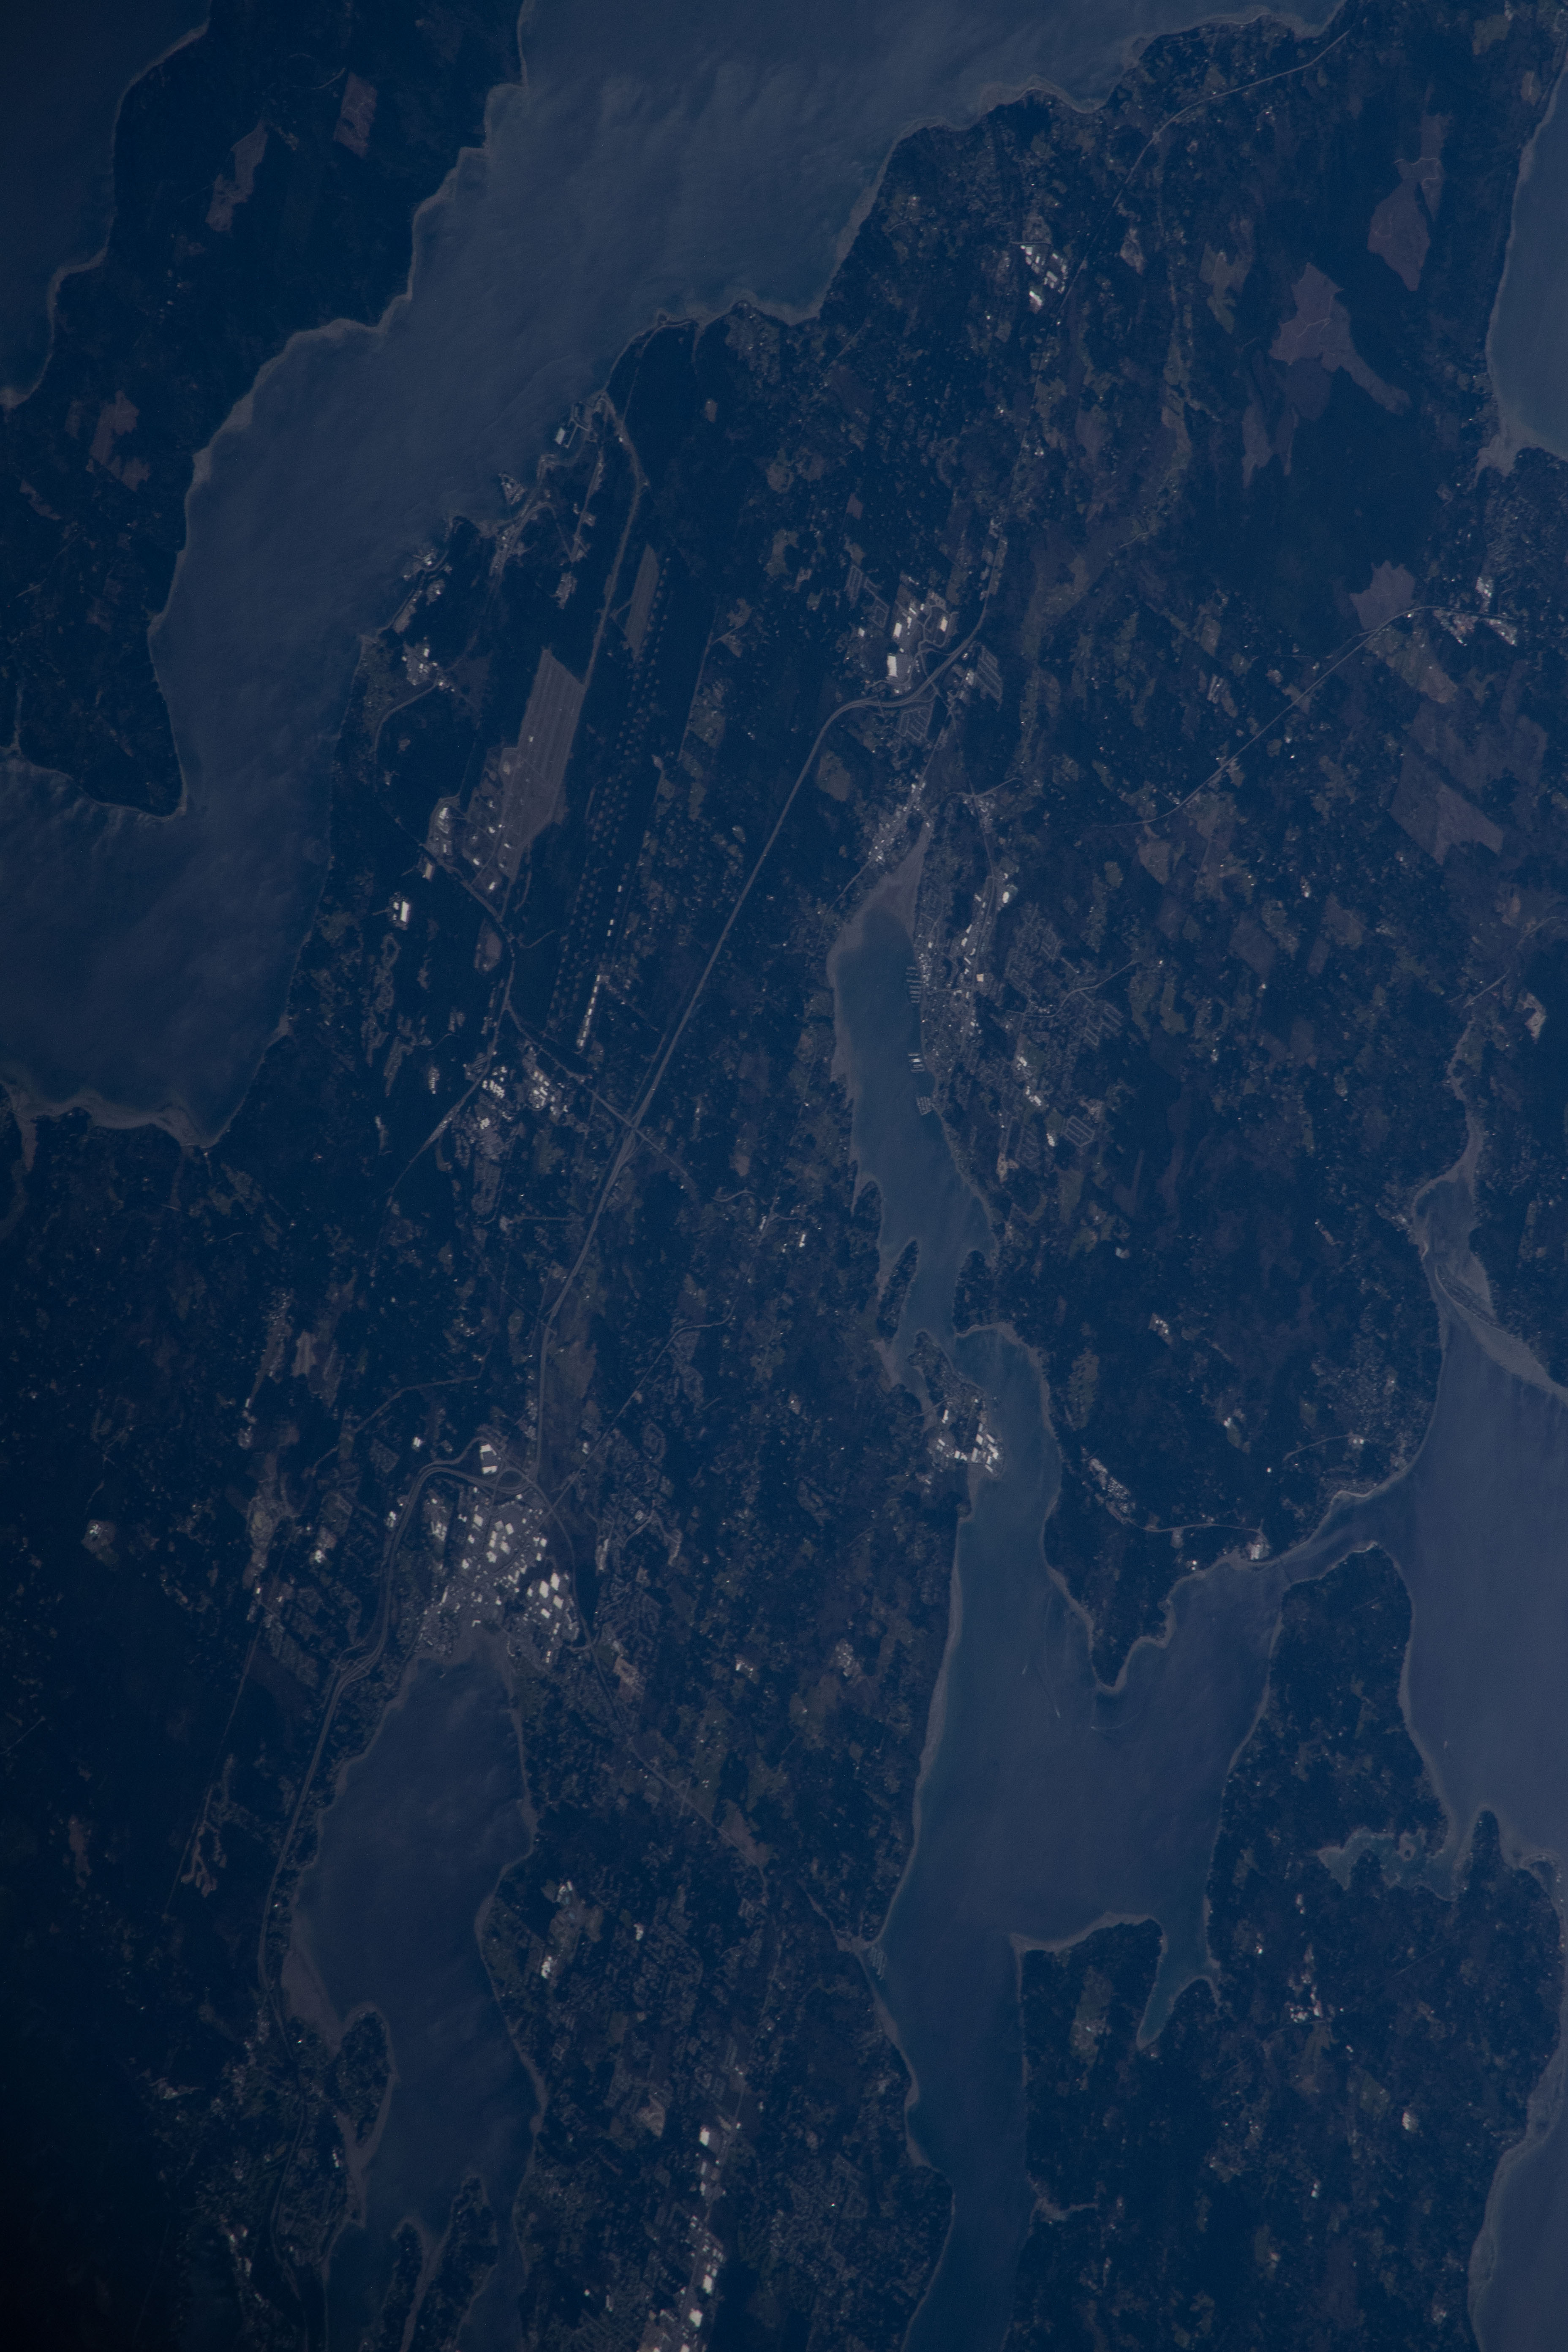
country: USA-WASHINGTON
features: KITSAP COUNTY, BANGOR TRIDENT BASE, HOOD CANAL, LIBERTY BAY, PENINSULA
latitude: 47.7
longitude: -122.6
